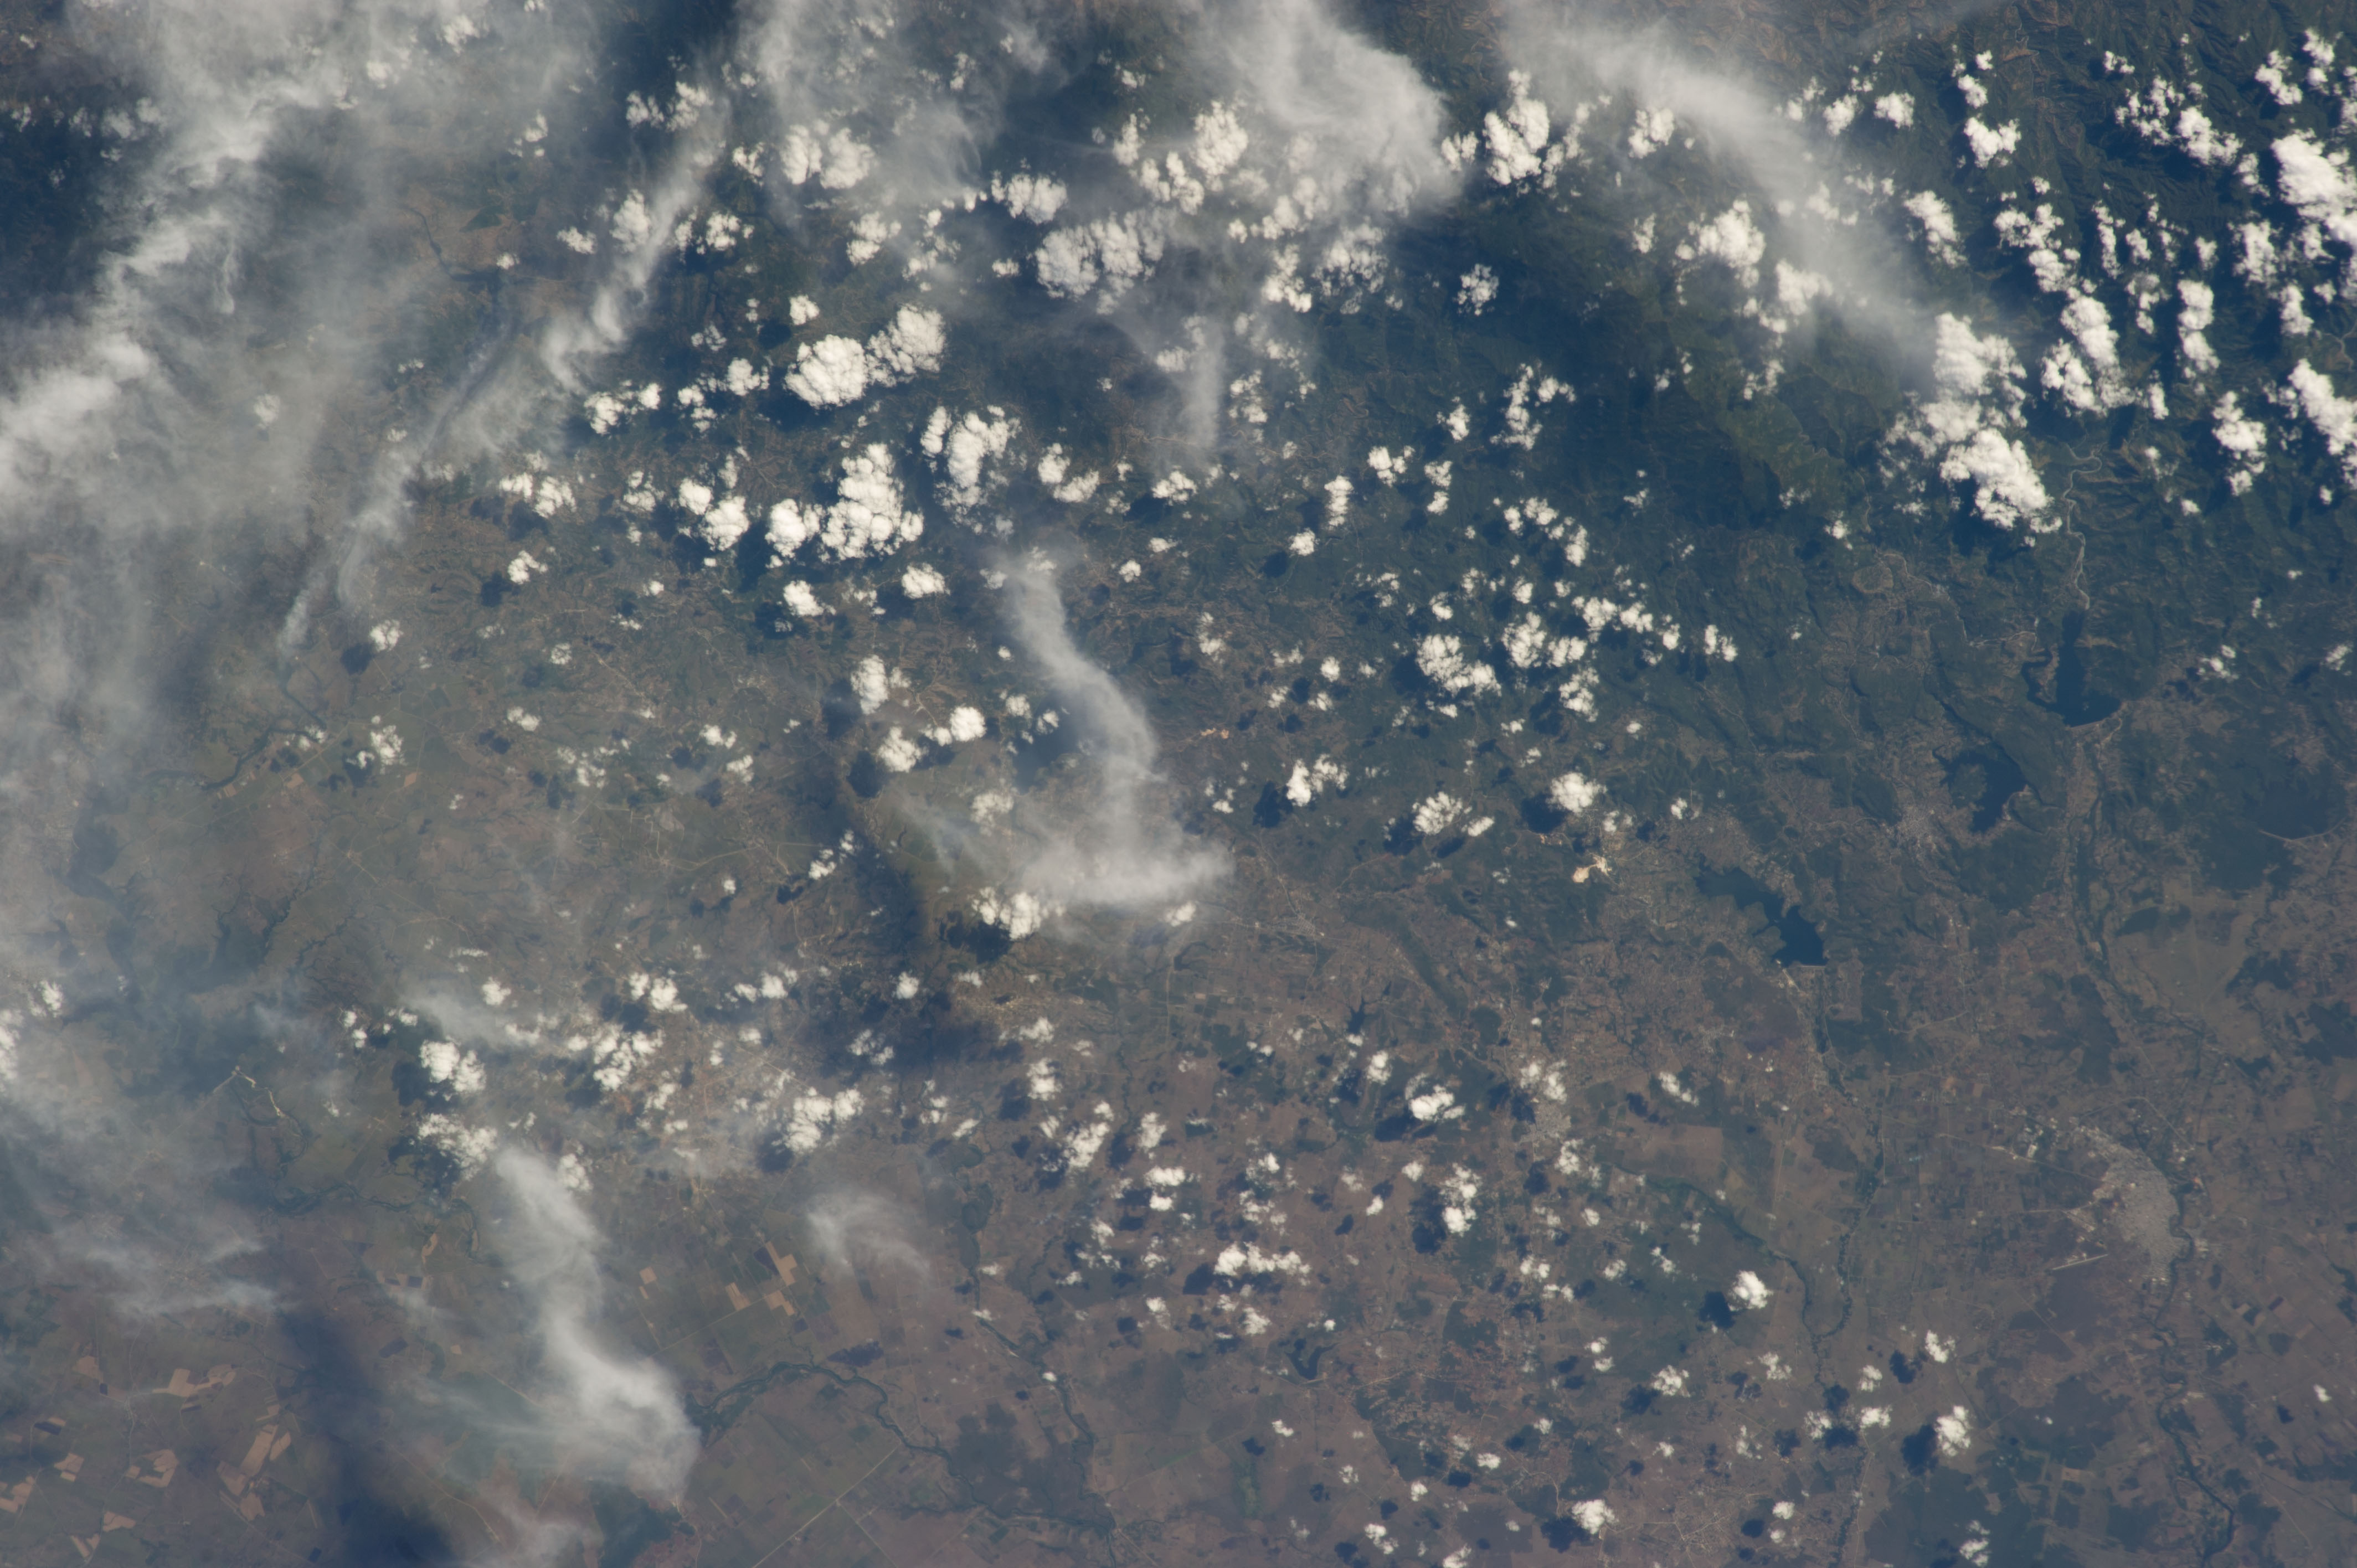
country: CUBA
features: DOS RIOS, SANTA RITA, GUISA, GRANMA
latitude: 20.3
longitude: -76.4
